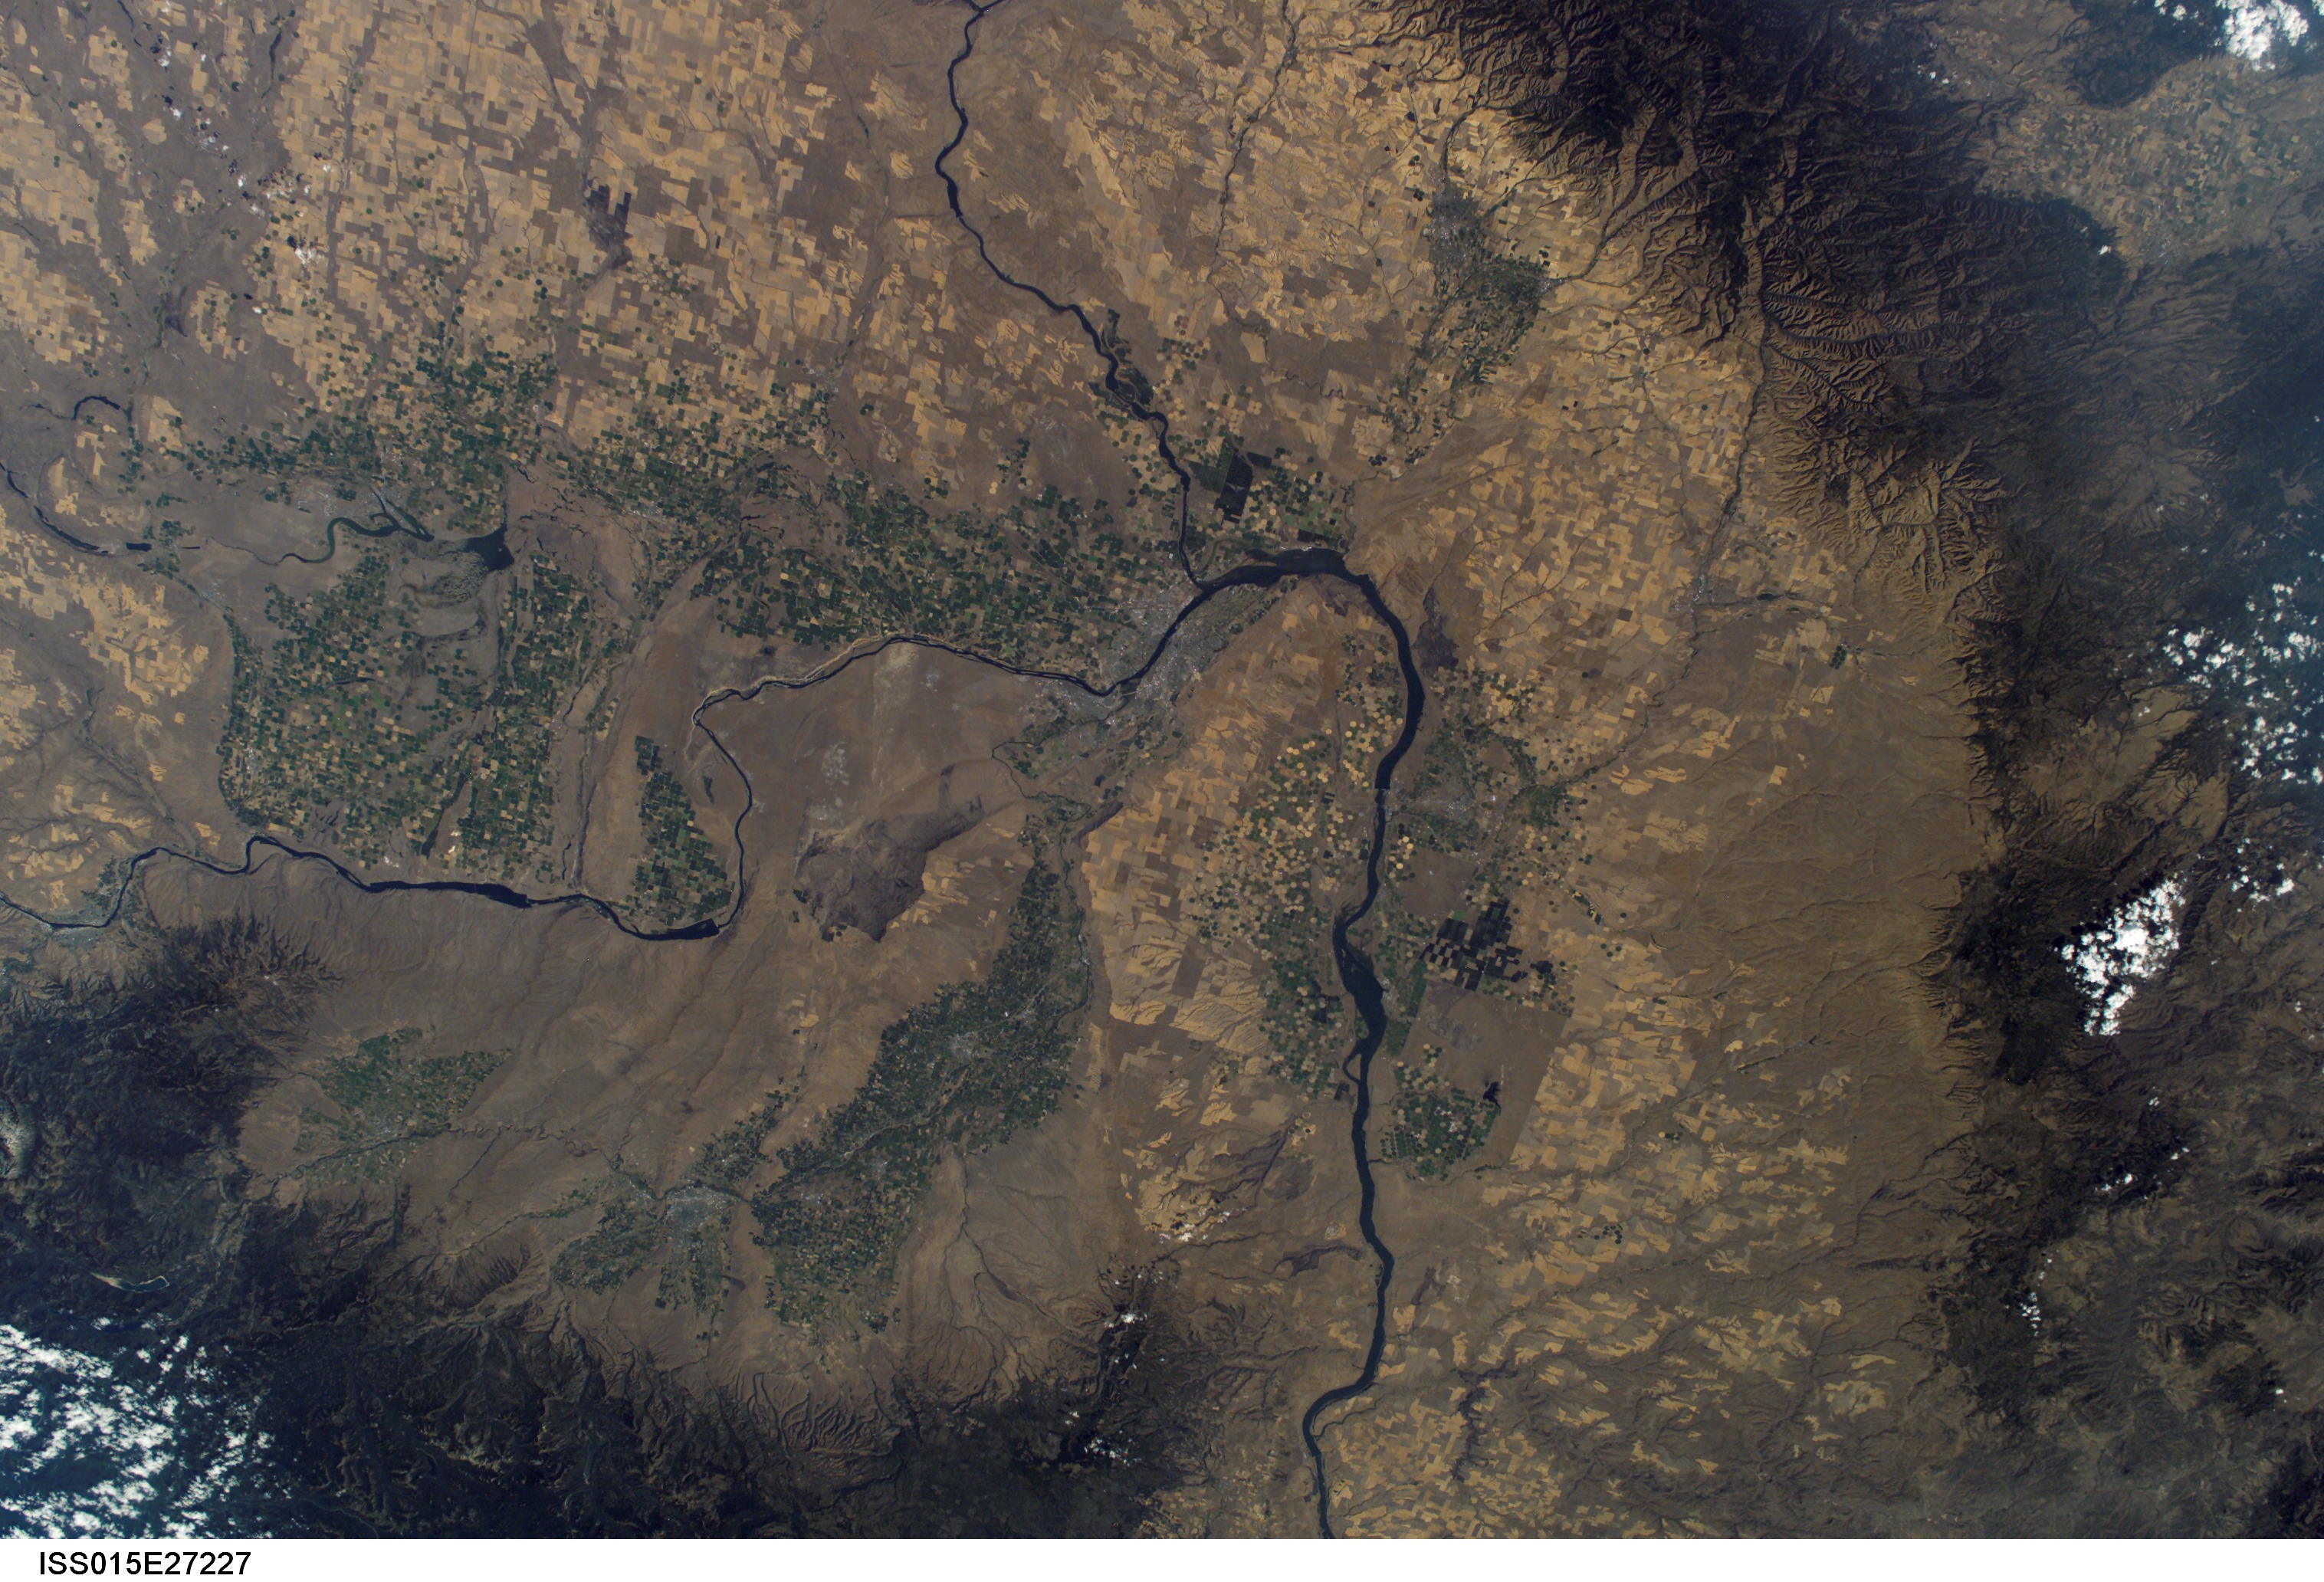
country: USA-WASHINGTON
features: TRI-CITIES, COLUMBIA R., SNAKE R., AGR.
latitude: 46.0
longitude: -119.5
